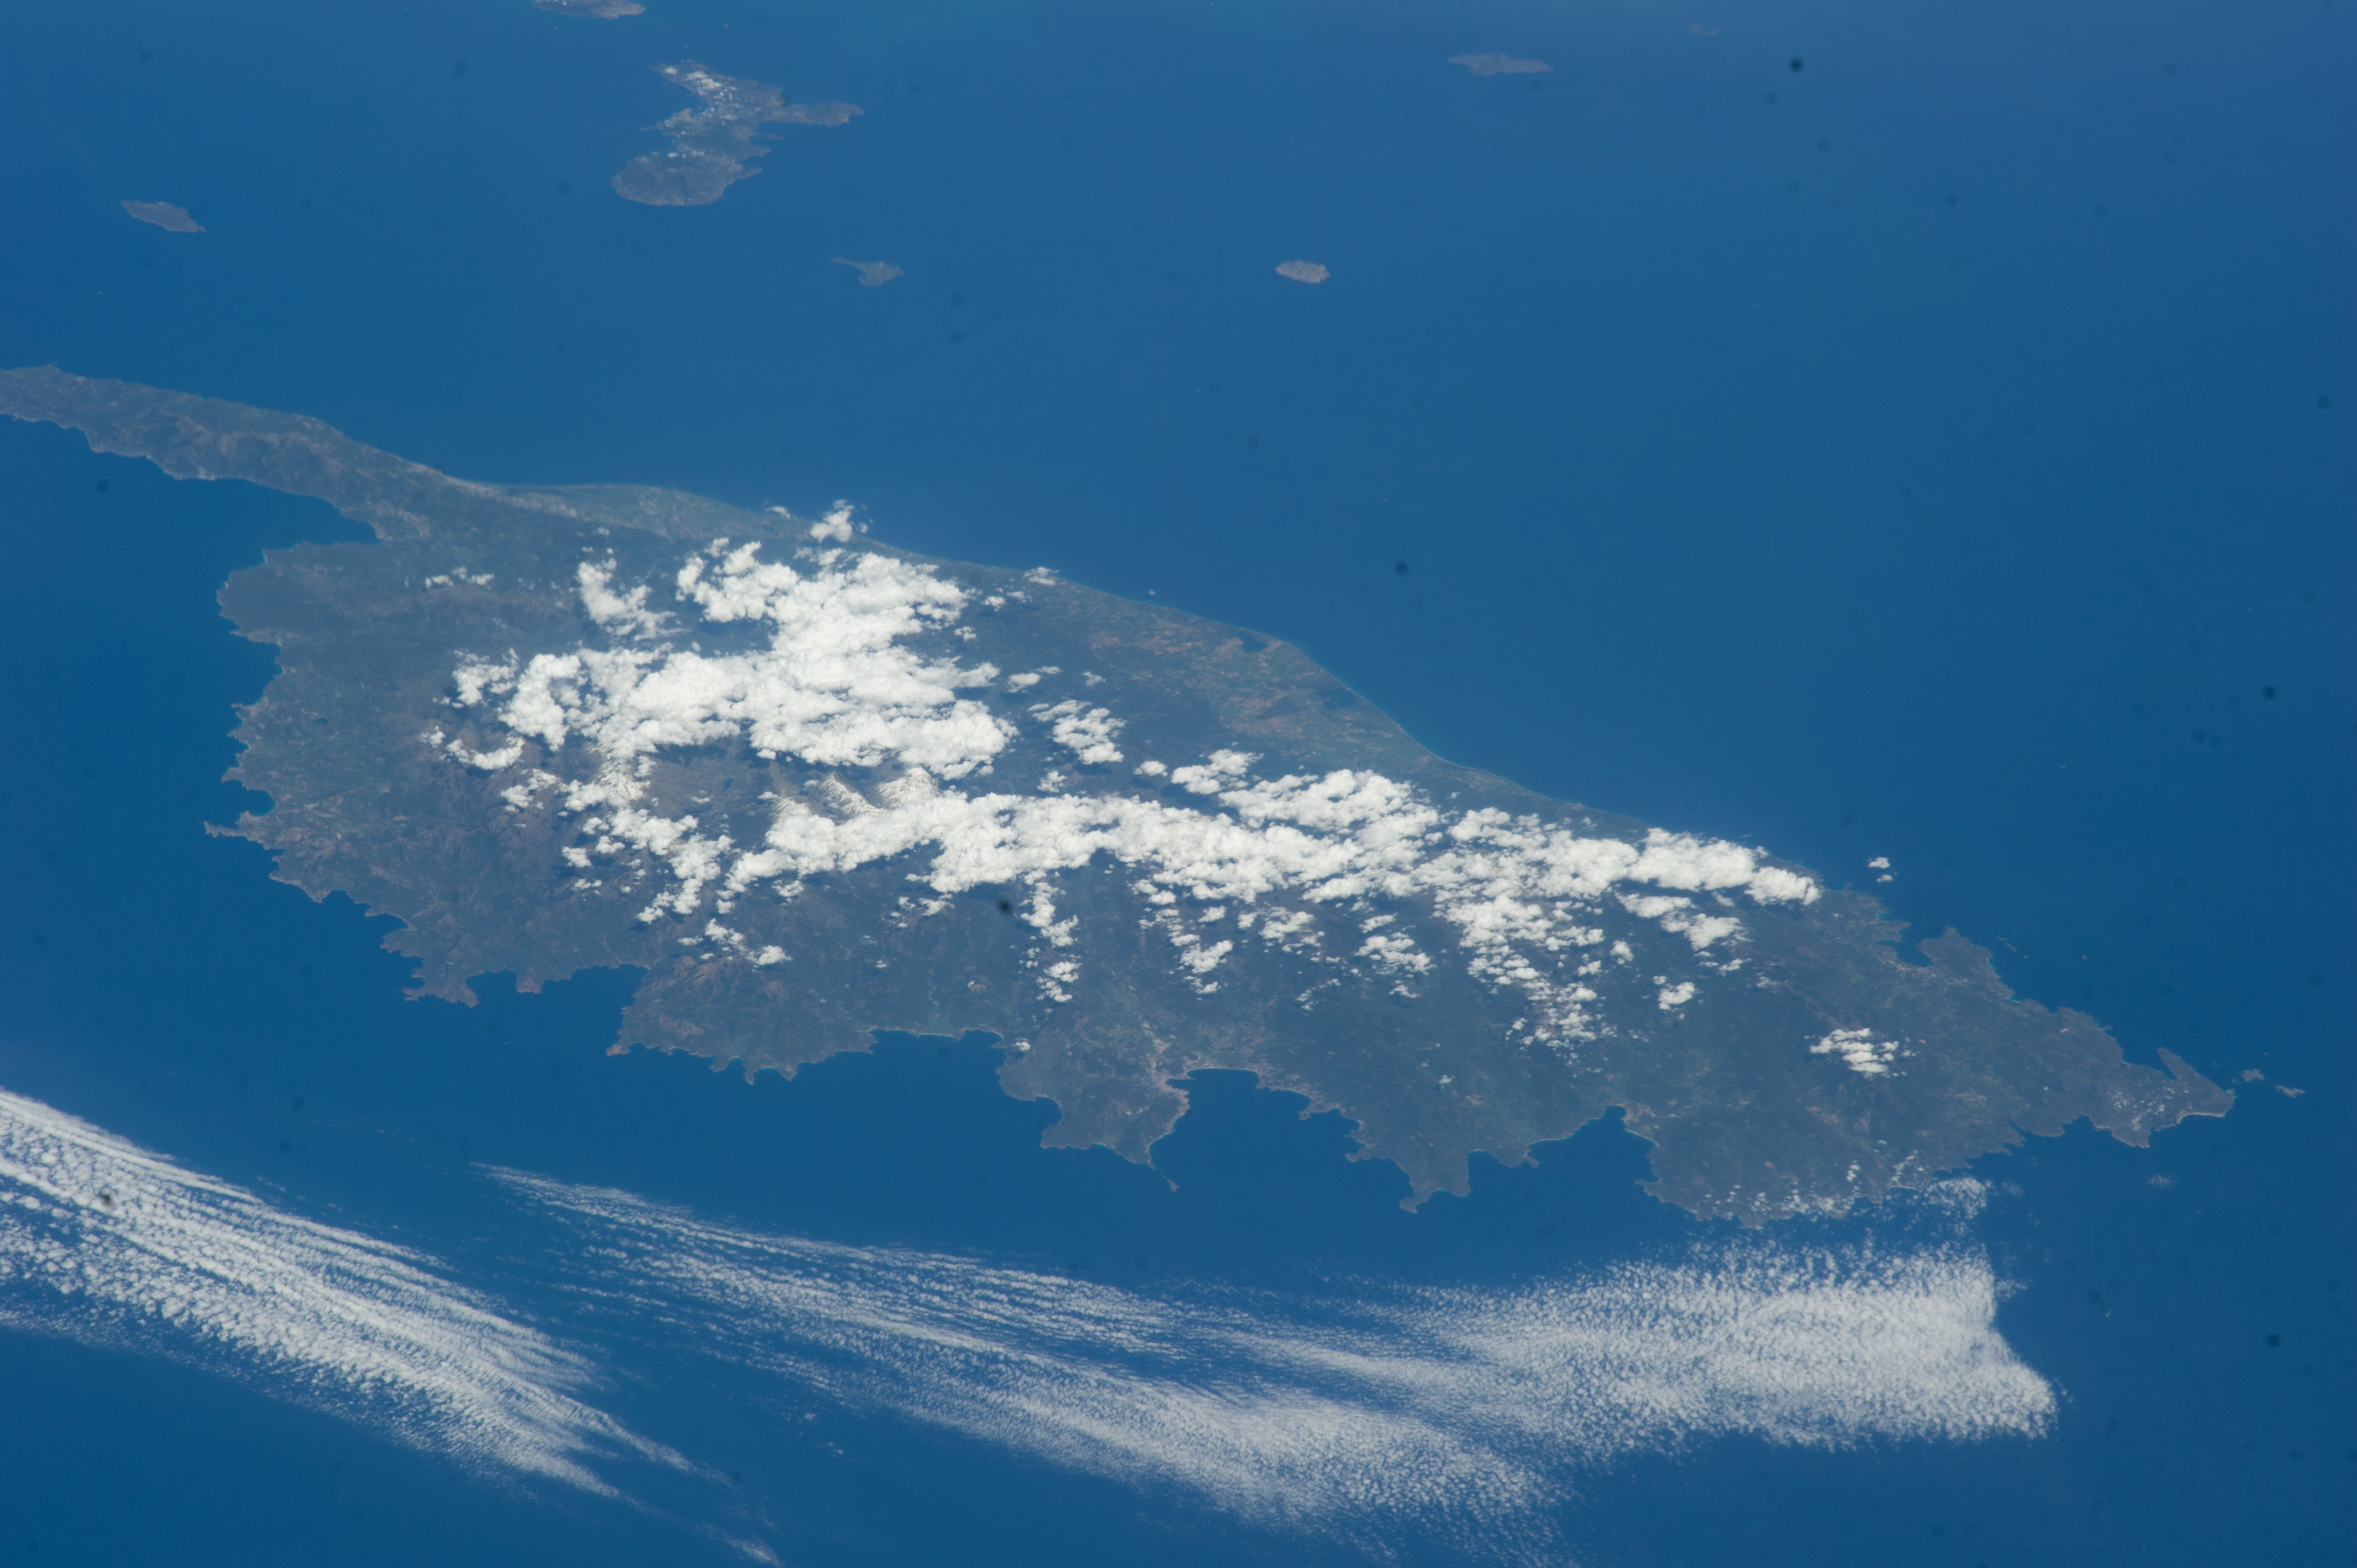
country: CORSICA
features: CORSE, PARC NATUREL REGIONAL DE CORSE, MONTE CINTO, CORSE, AJACCIO, PORTO VECCHIO, PIANA, GALERIA, CALVI, BALEARIC SEA, TYRRHENIAN SEA
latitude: 42.0
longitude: 9.2
